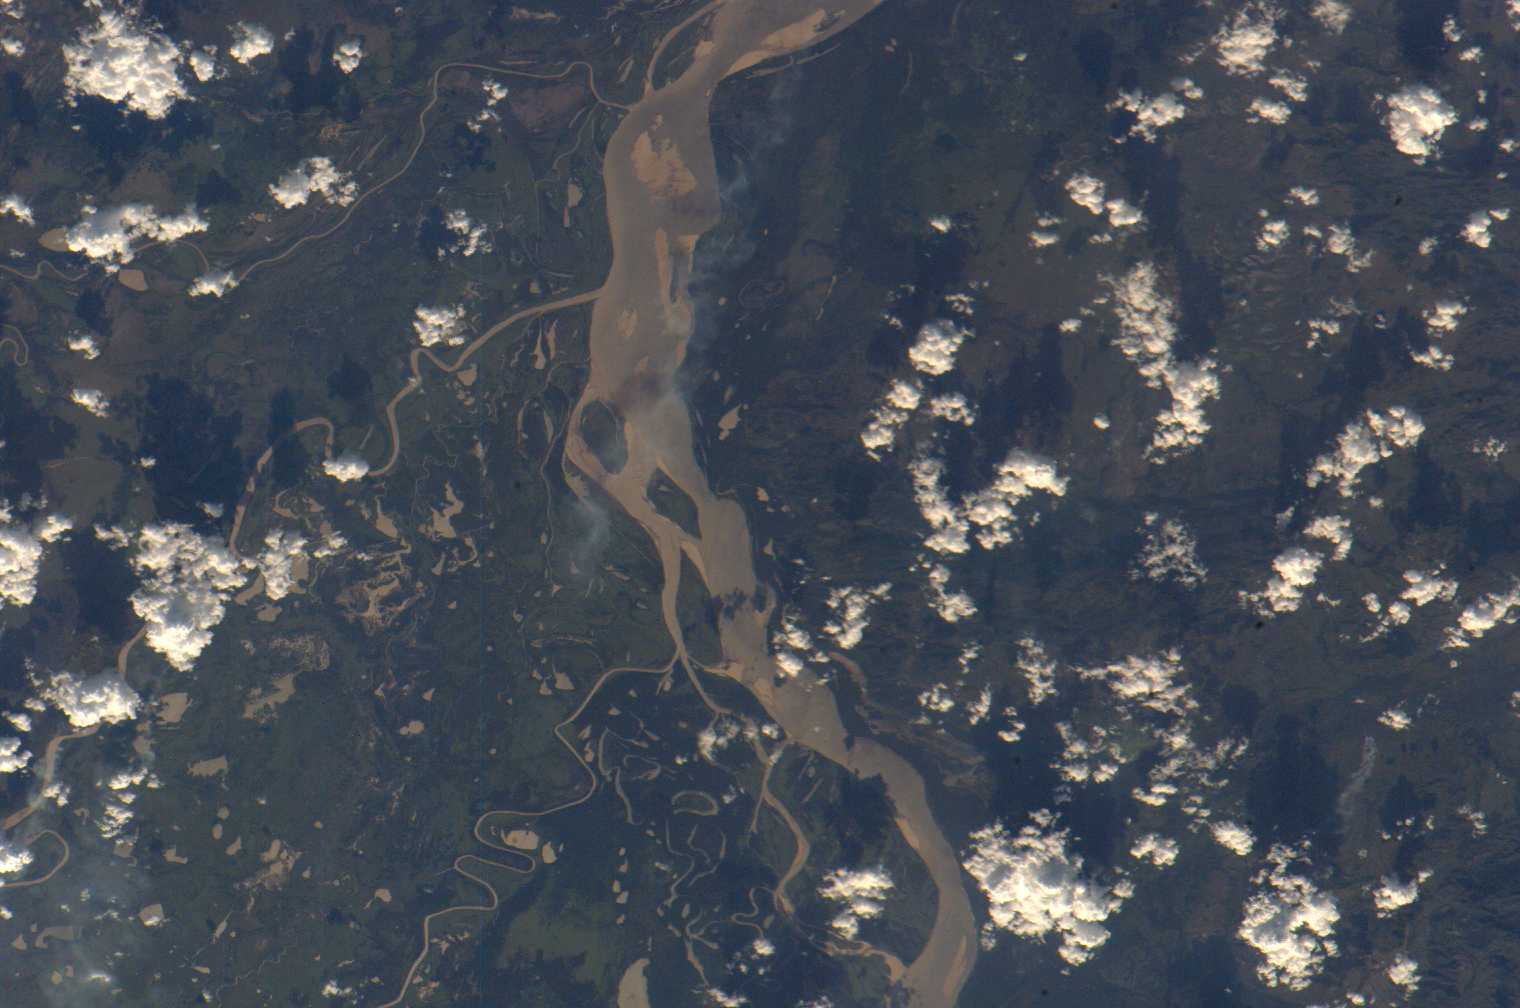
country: VENEZUELA
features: ORINOCO R., APURE R.
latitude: 7.5
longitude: -66.5
